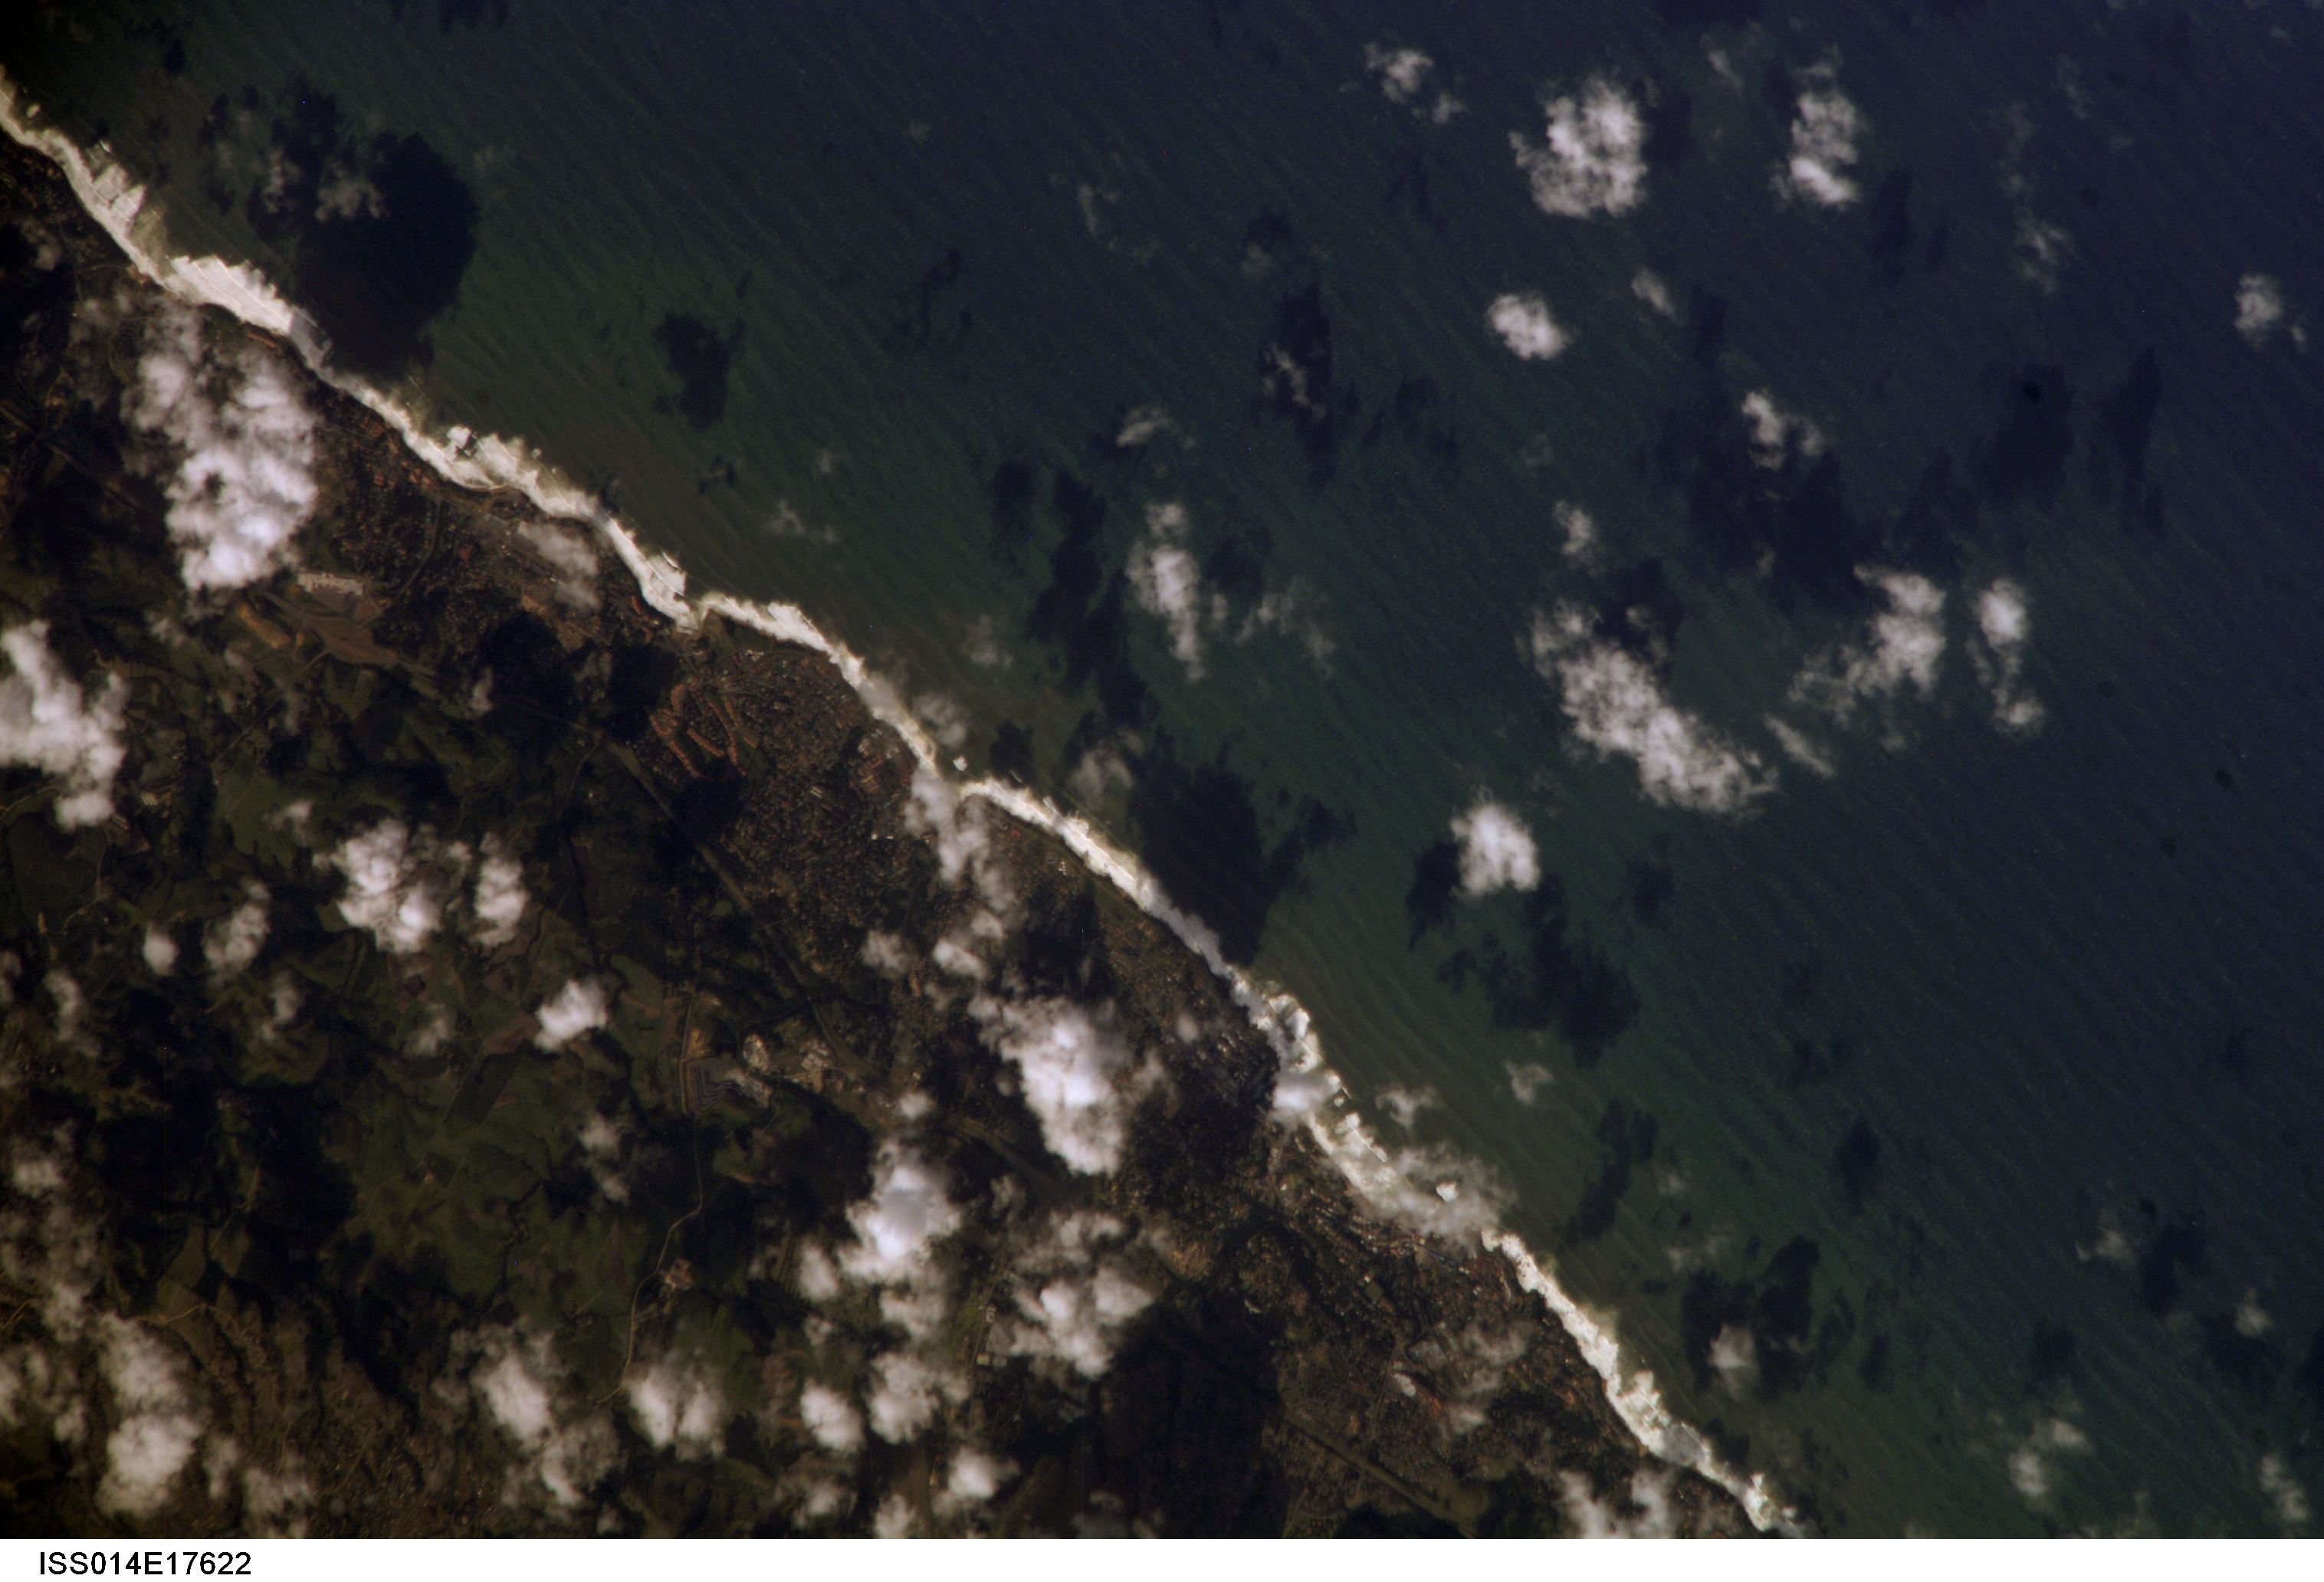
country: REPUBLIC SOUTH AFRICA
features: MARGATE AREA, COAST, BREAKERS
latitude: -30.8
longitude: 30.4
